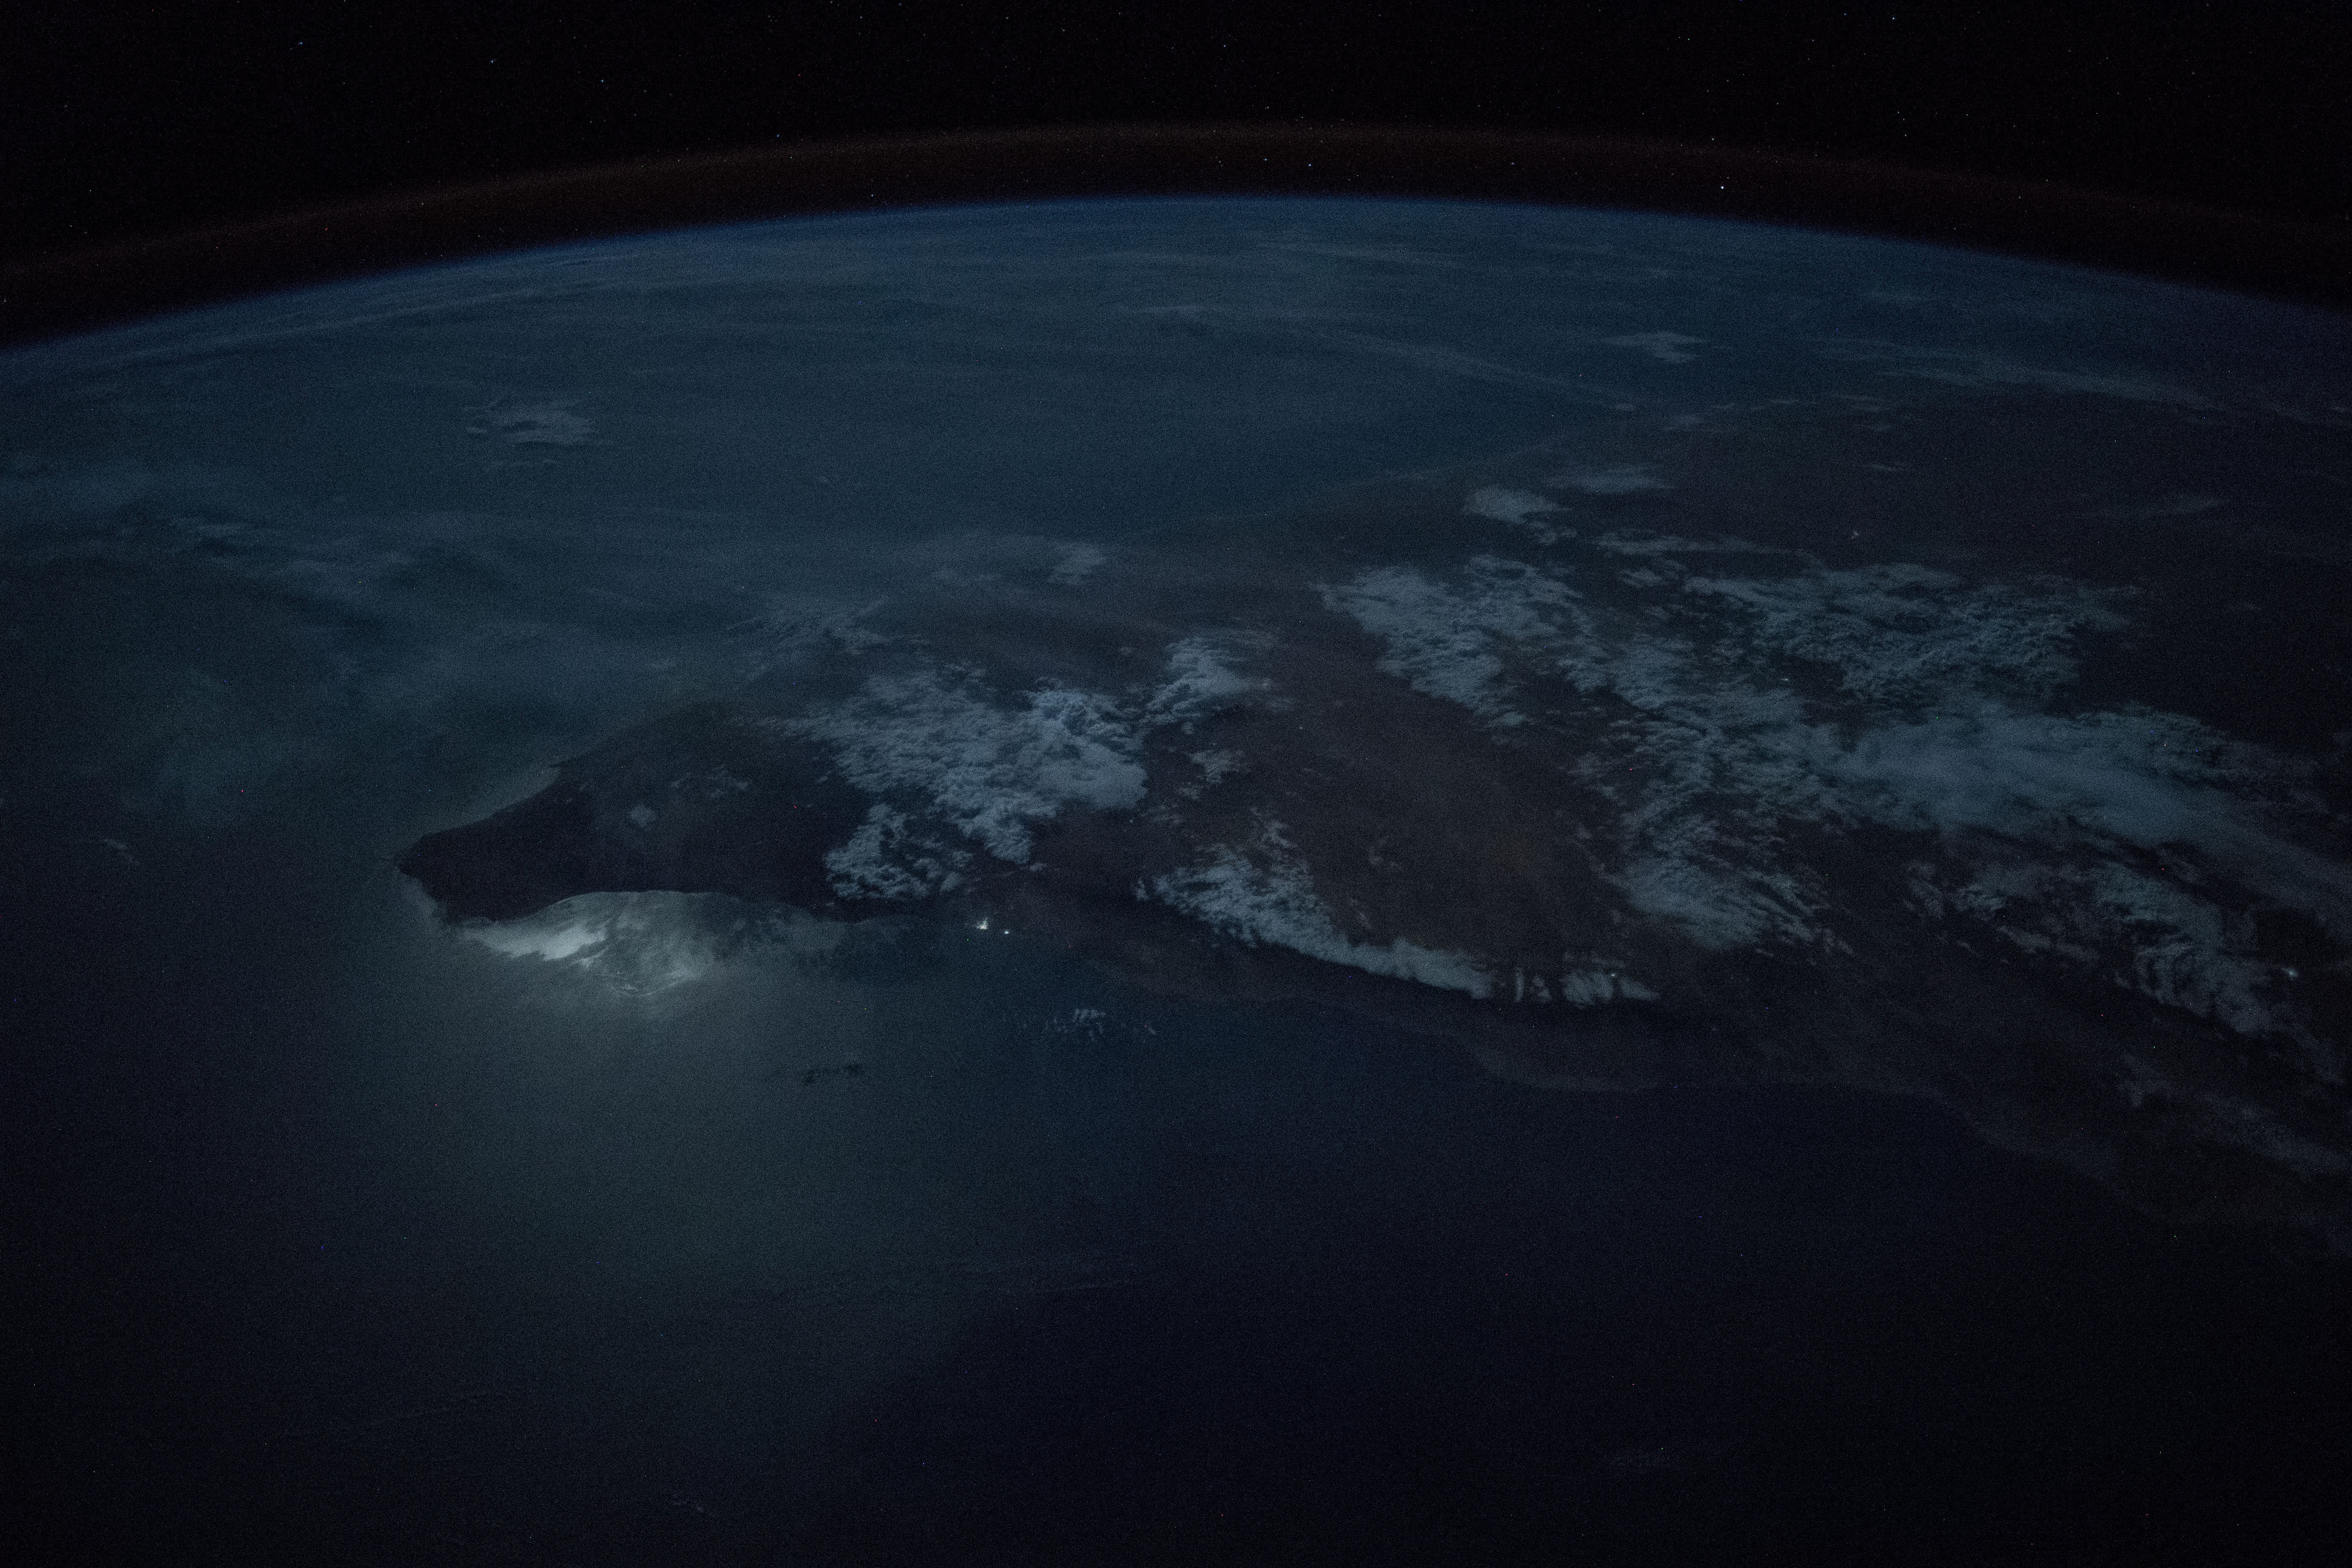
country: SOMALIA
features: GULF OF ADEN, DJIBOUTI, YEMEN, MOGADISHU, HADHRAMAUT MOUNTAINS, NIGHT, EARTH LIMB
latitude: 10.3
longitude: 48.9
